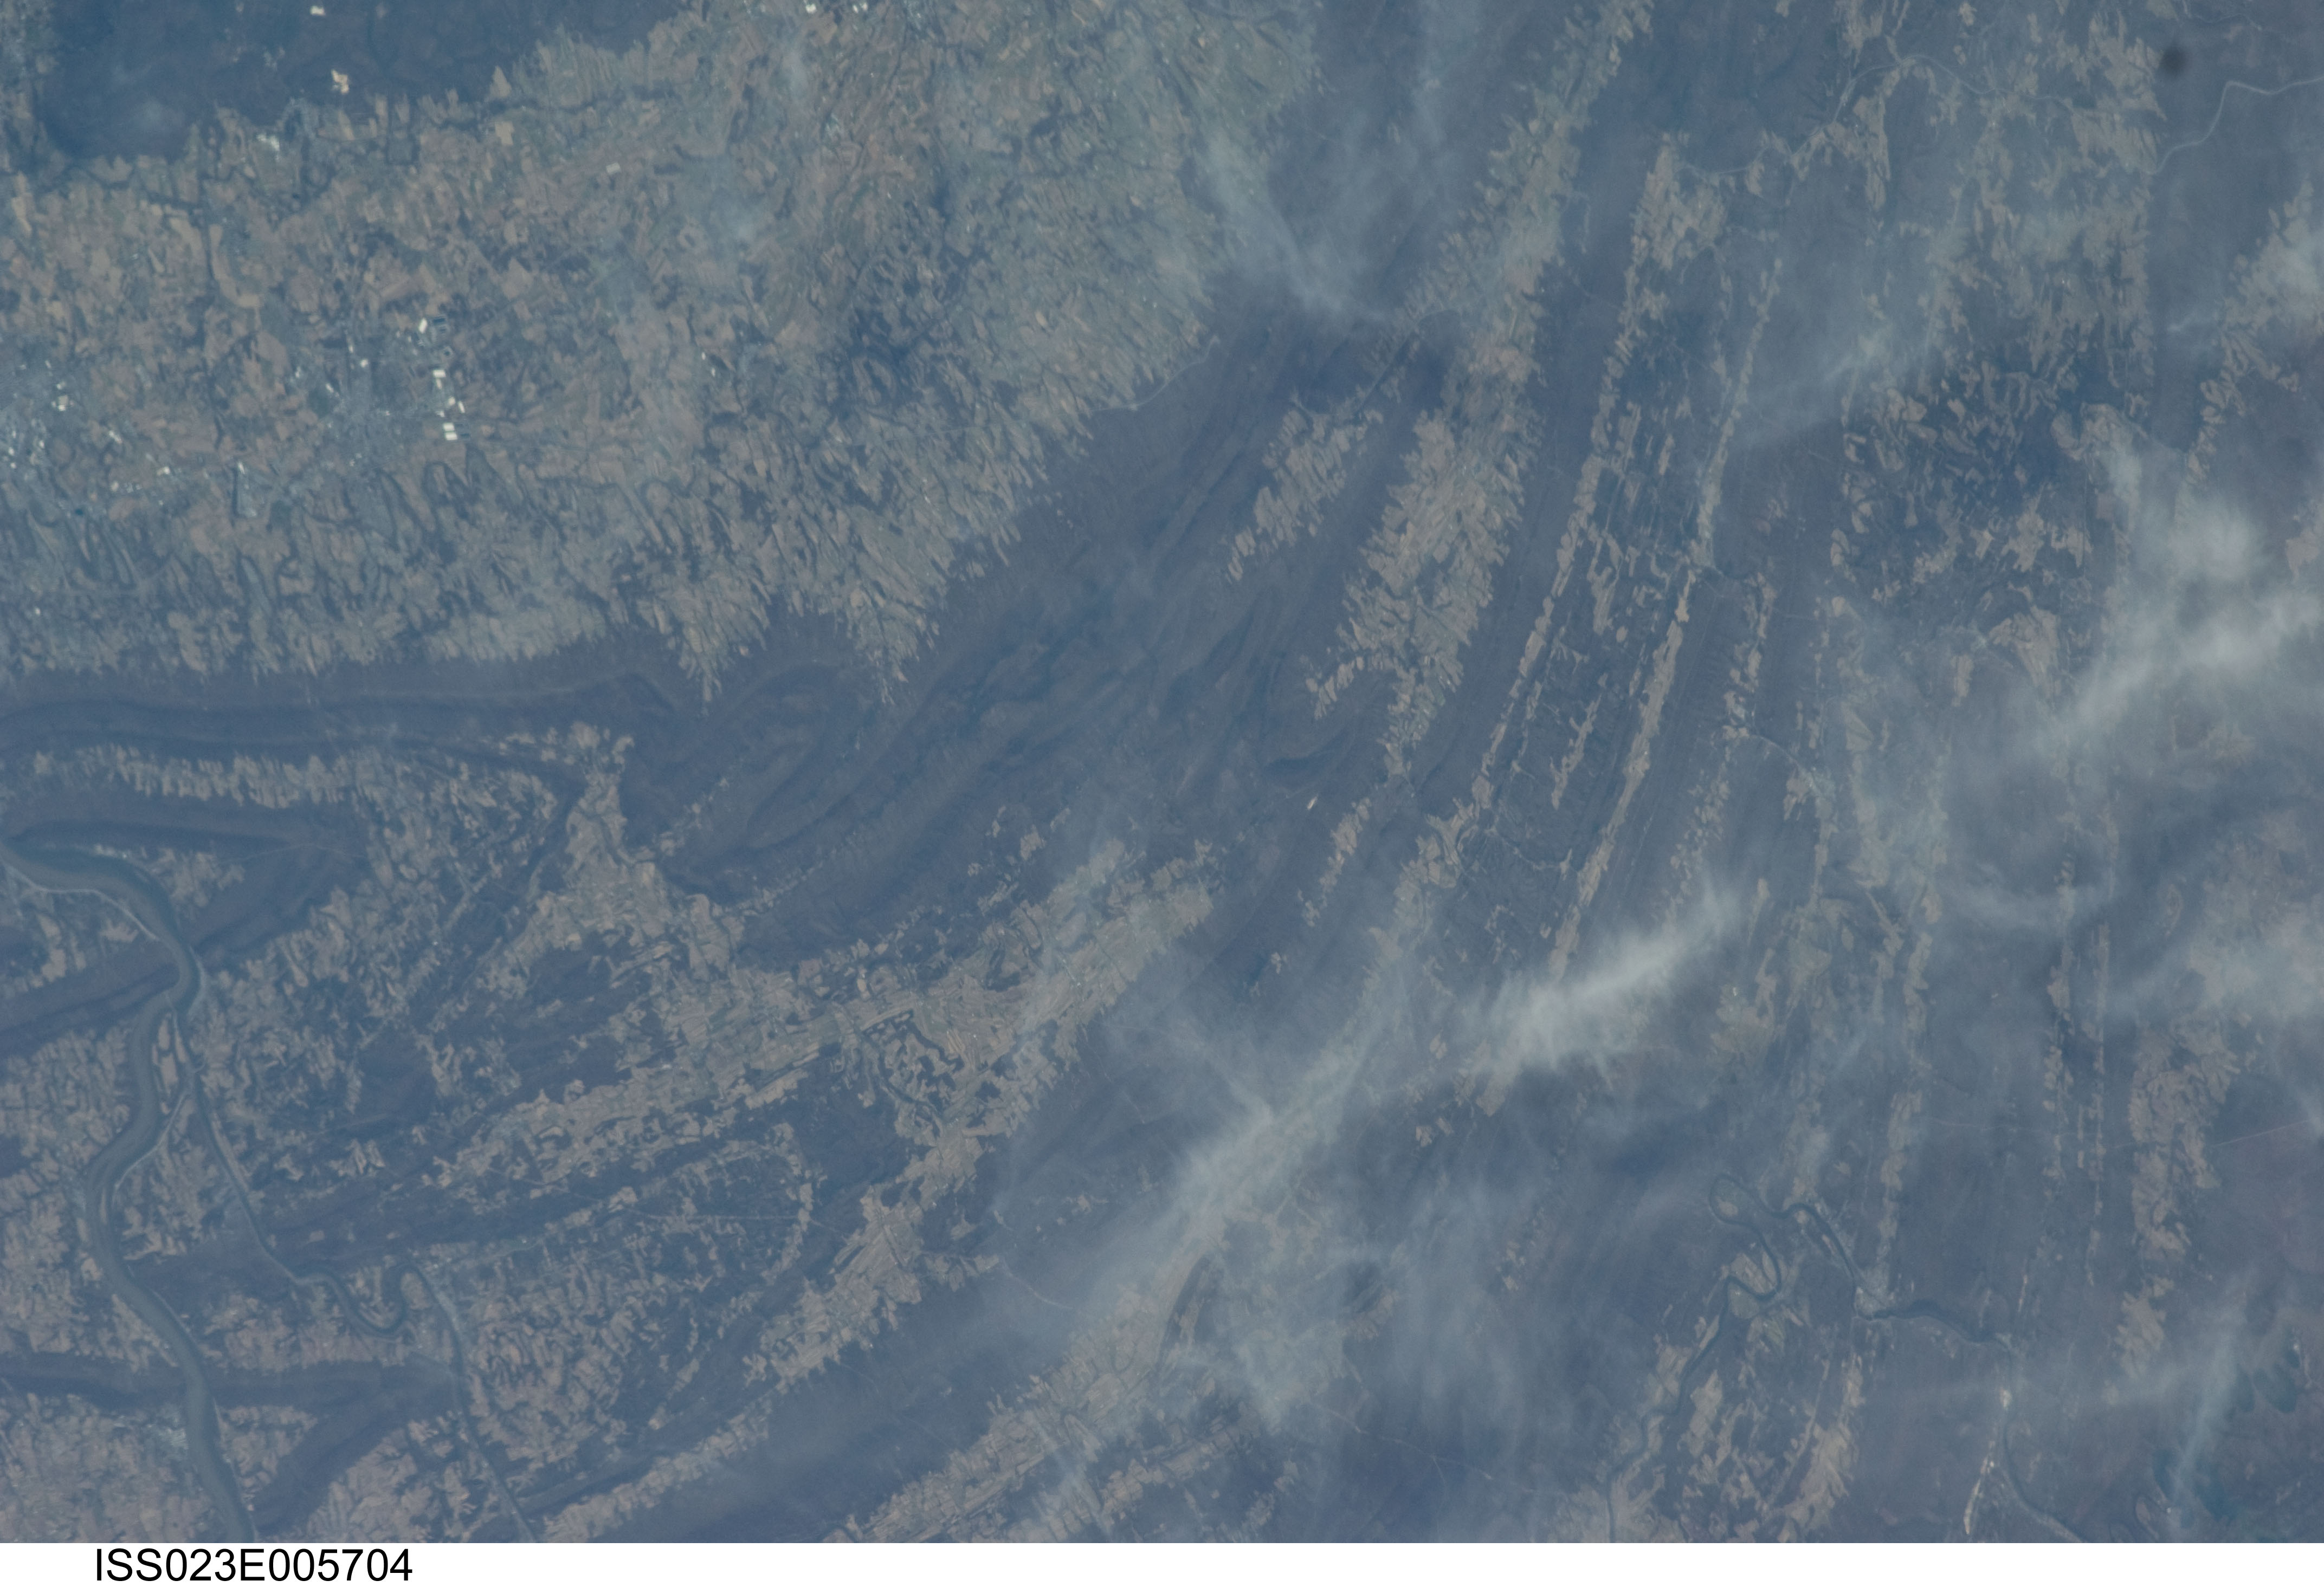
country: USA-PENNSYLVANIA
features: TUSCARORA MTS., FORESTS, JUNIATA R.
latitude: 40.3
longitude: -77.5
